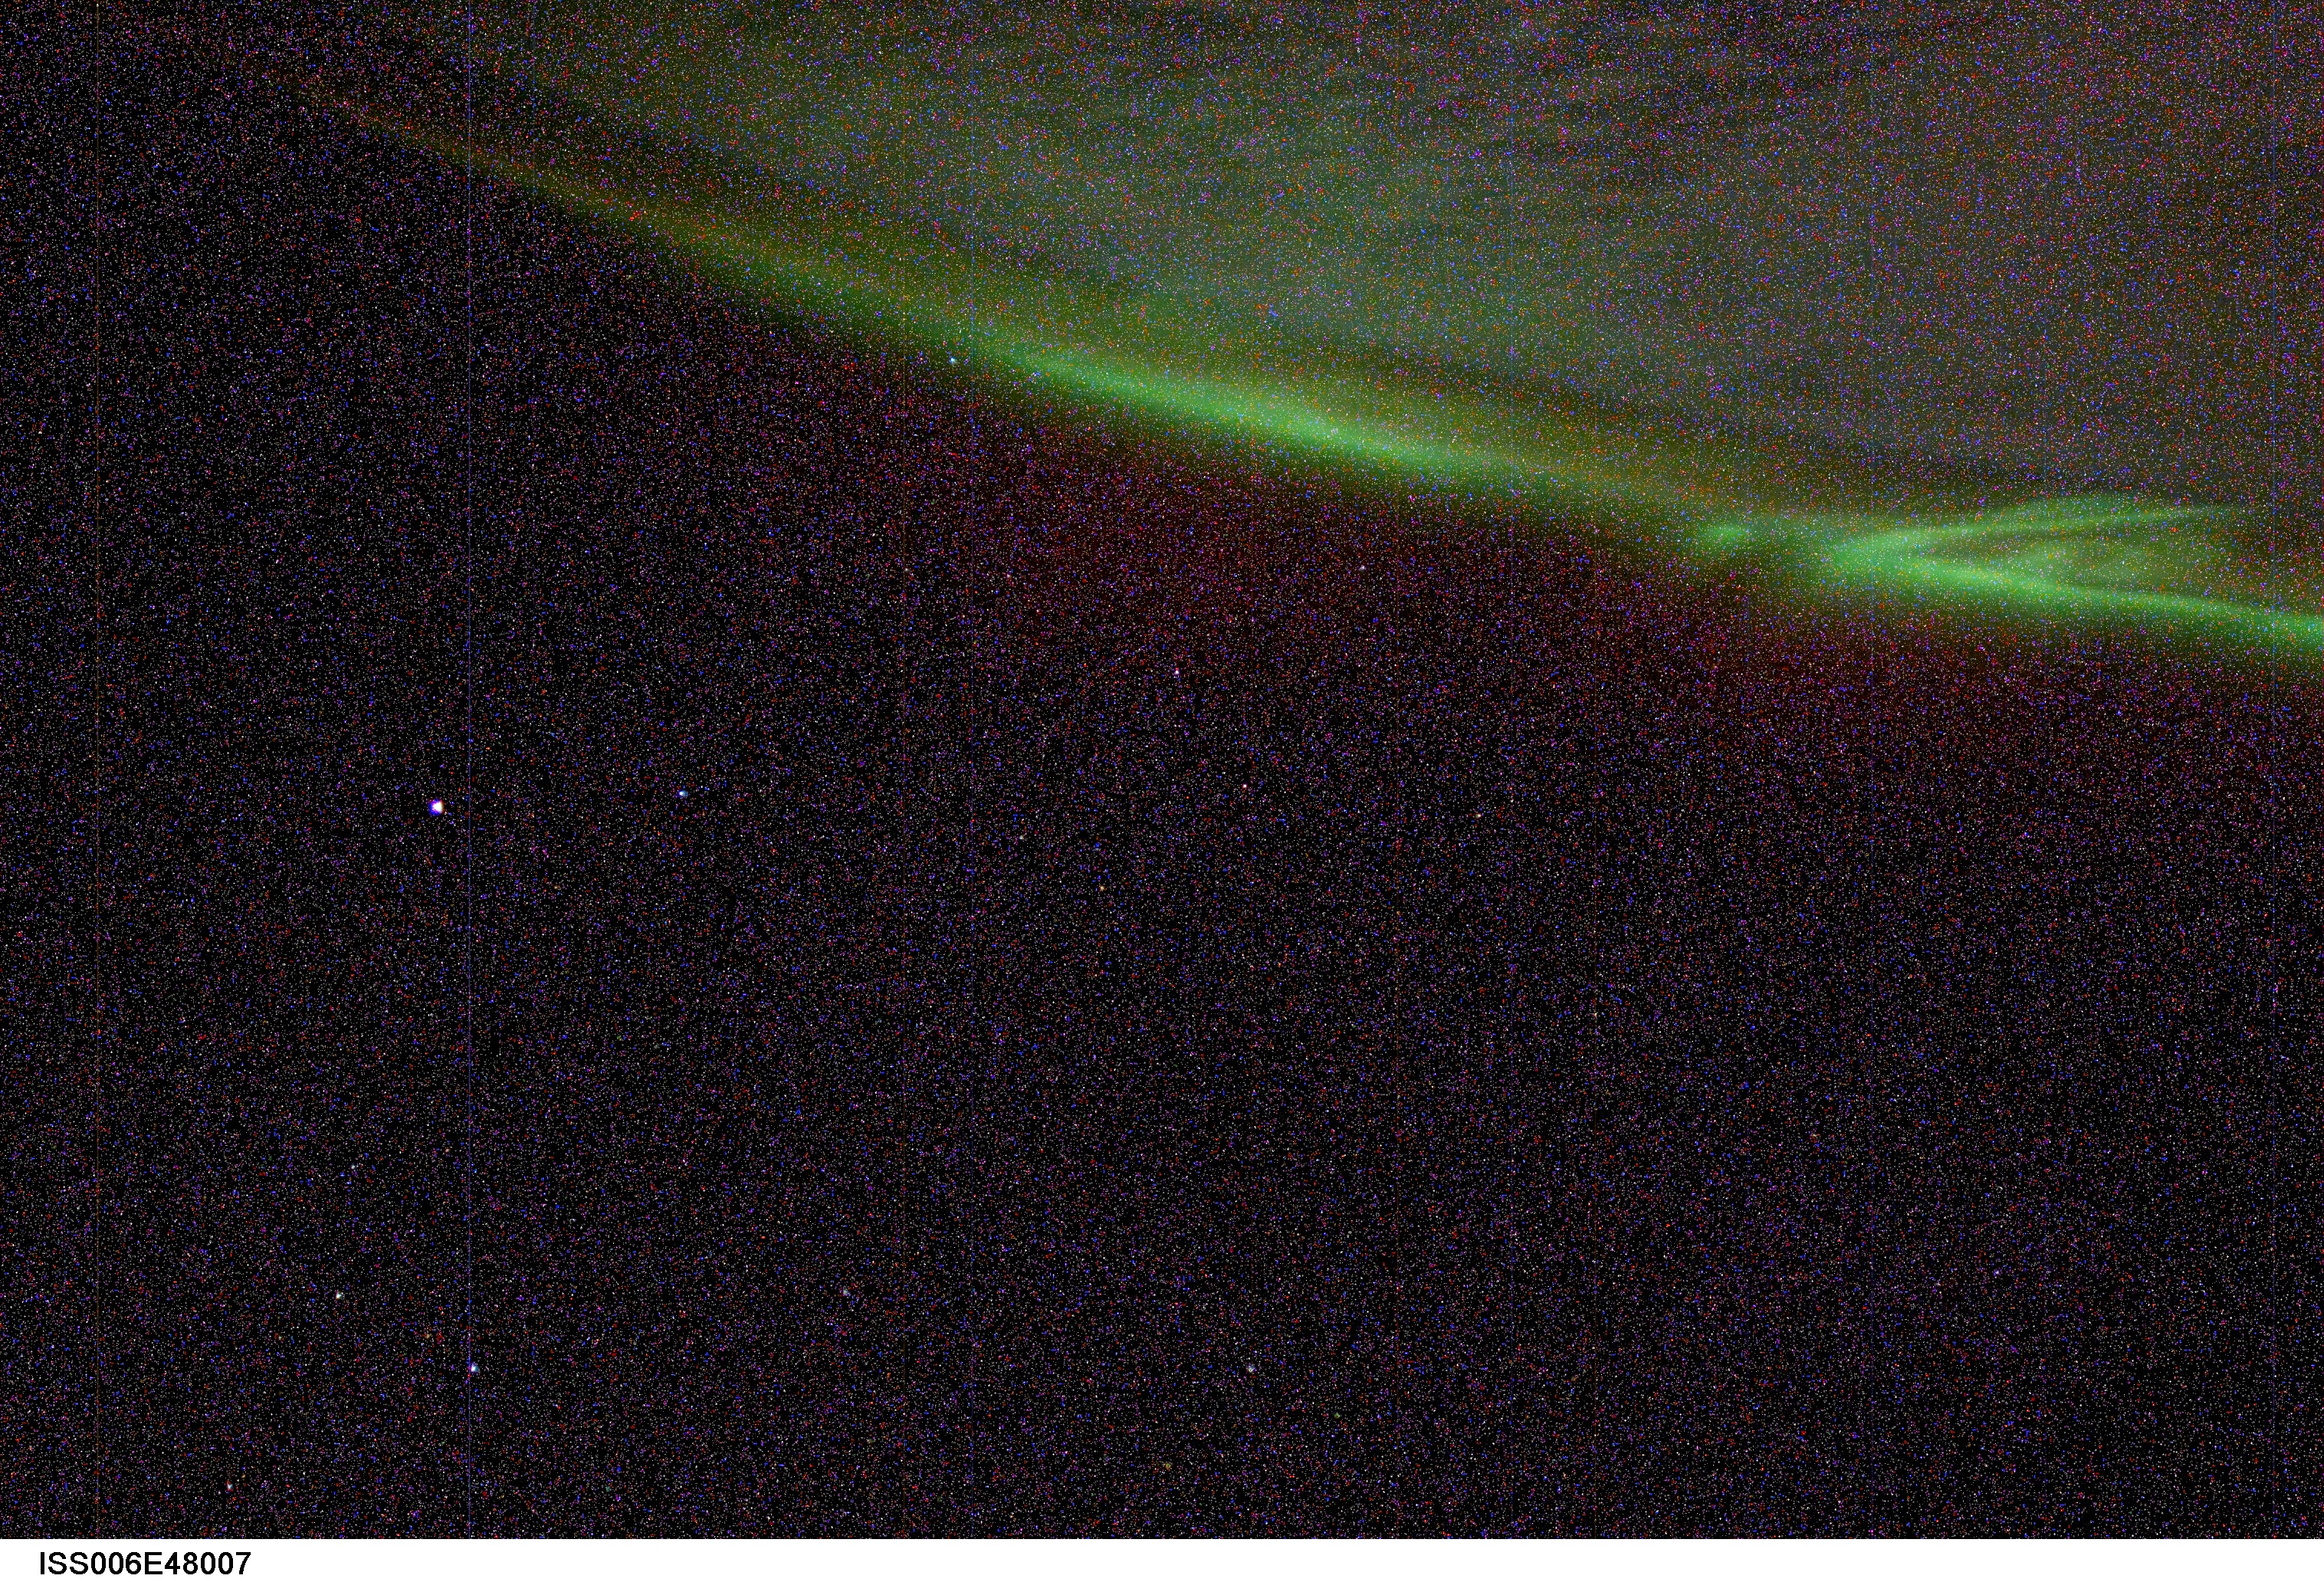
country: AURORA
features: AURORA AUSTRALIS, STARS
